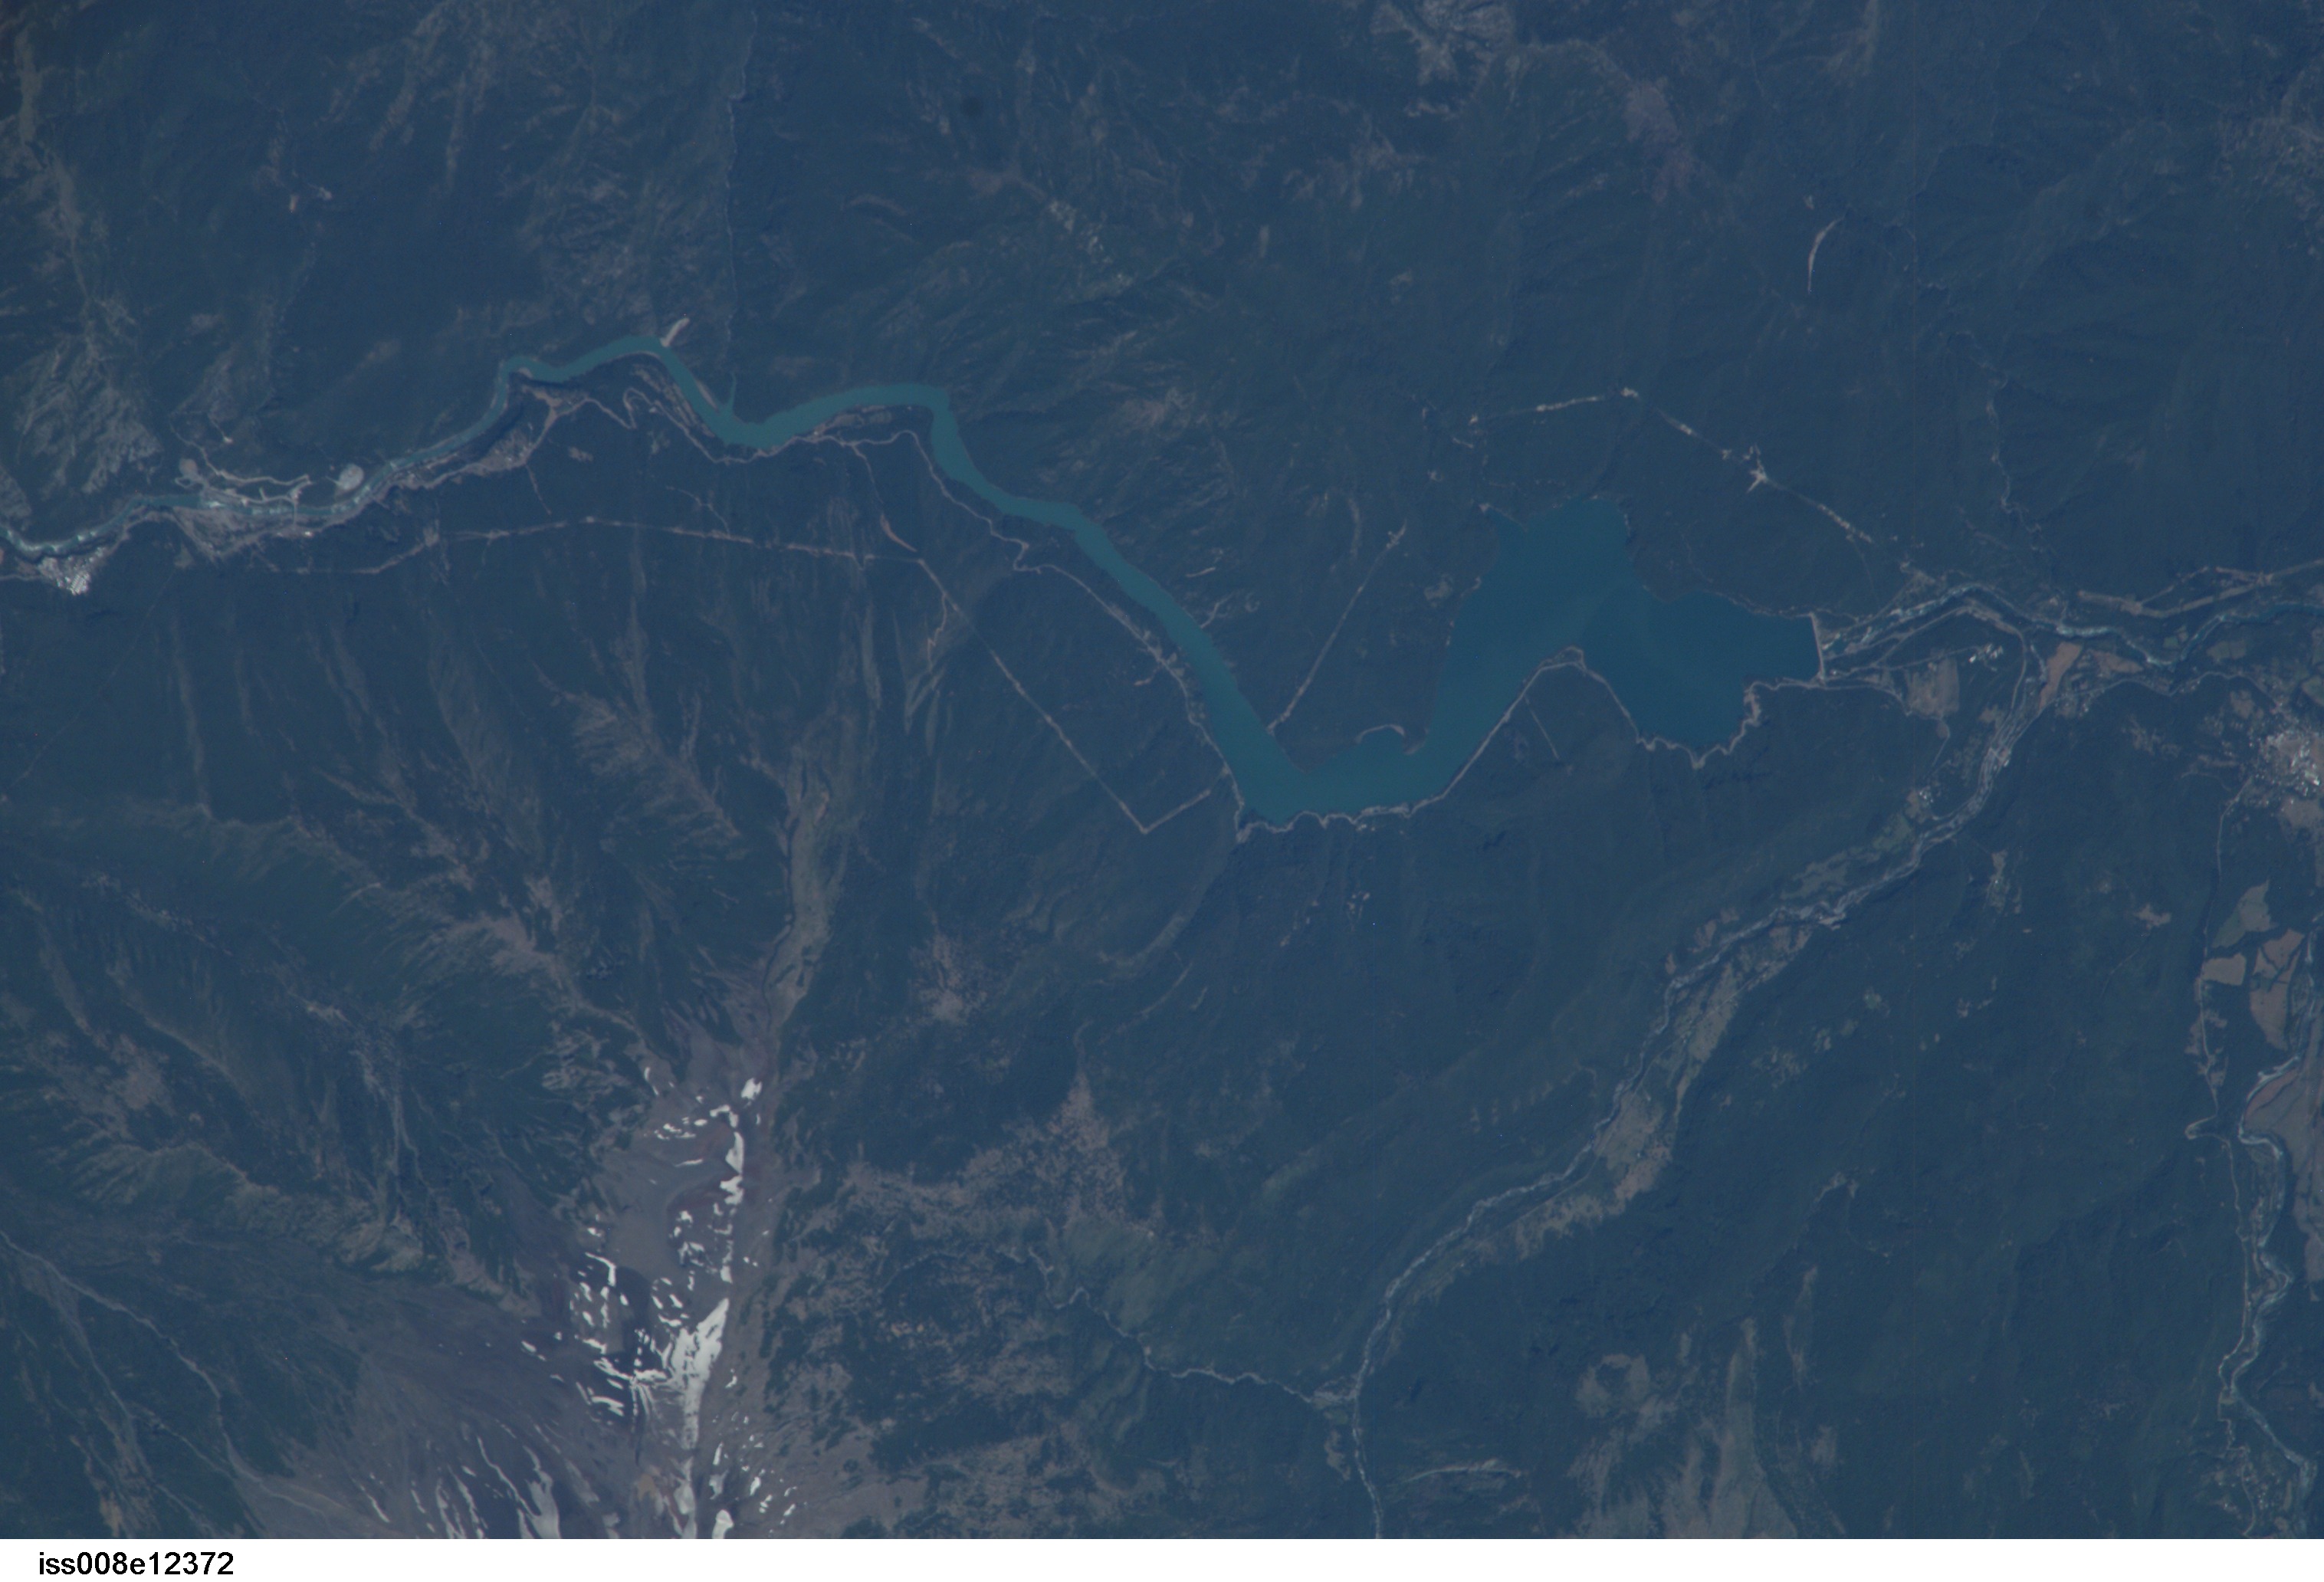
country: CHILE
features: RIO BIOBIO, PANGUE DAM, RESERVOIR
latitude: -38.0
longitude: -71.5
